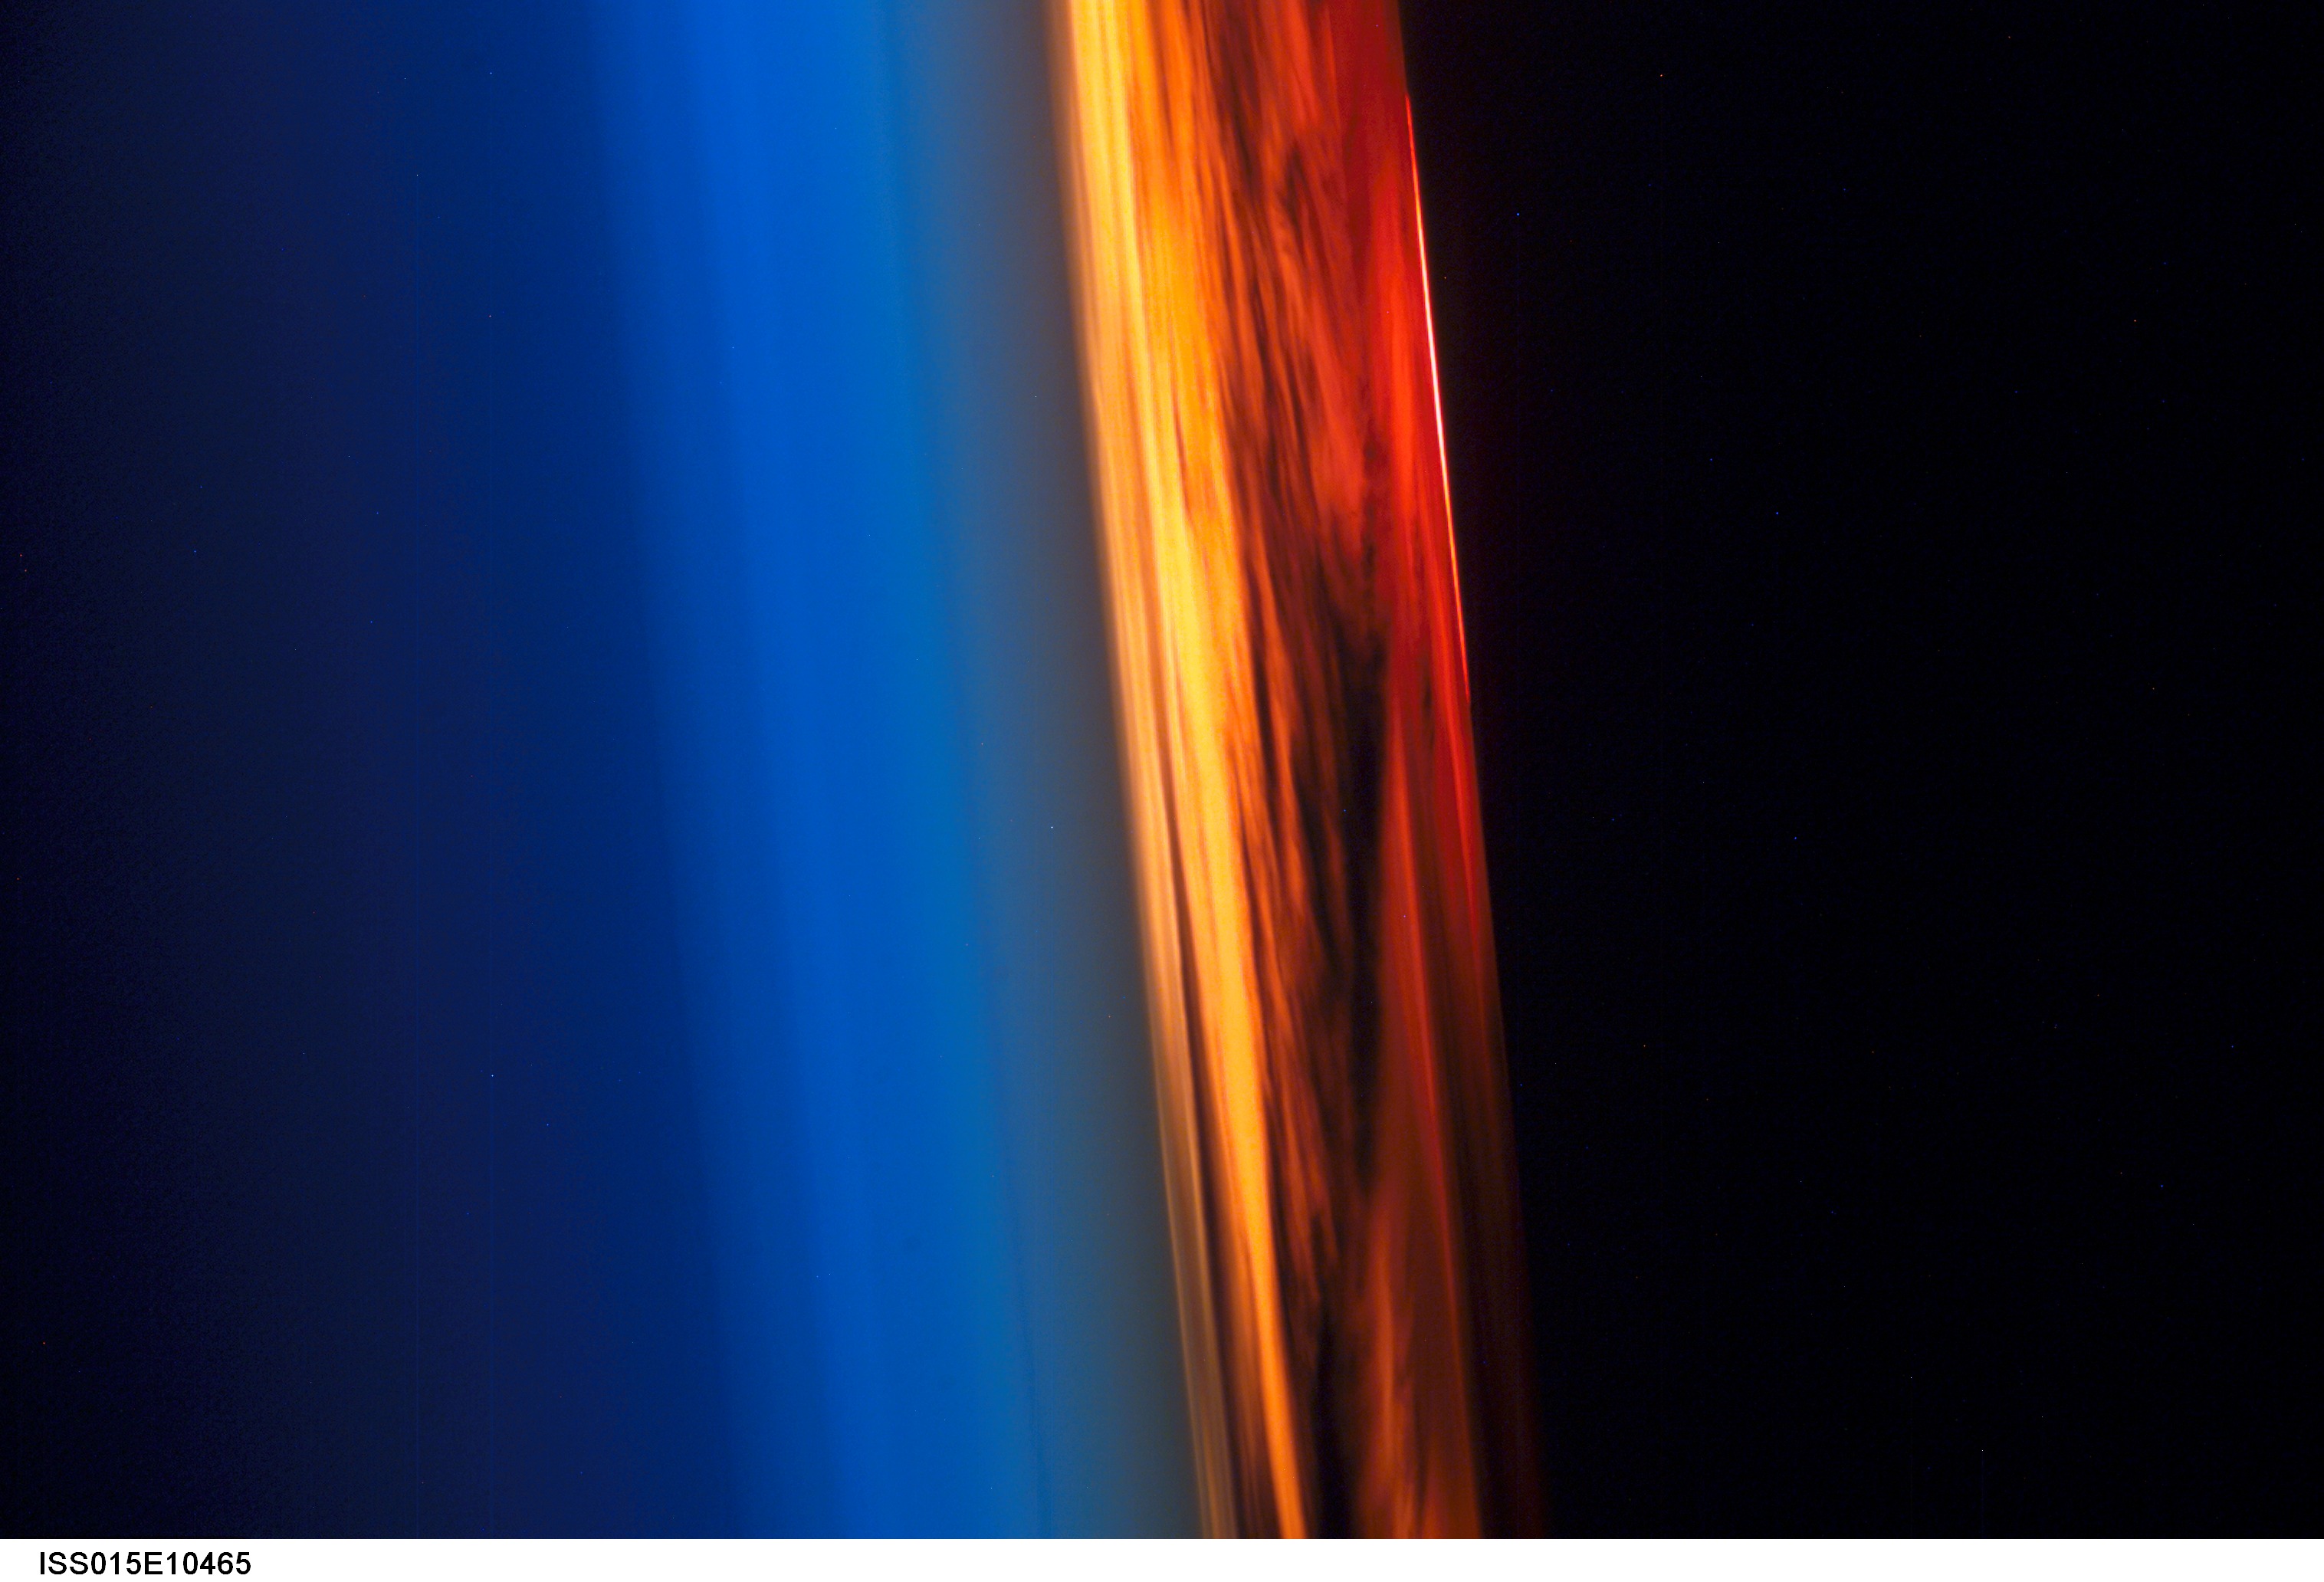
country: PACIFIC OCEAN
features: ATMOSPHERIC LIMB, SUNSET NW.
